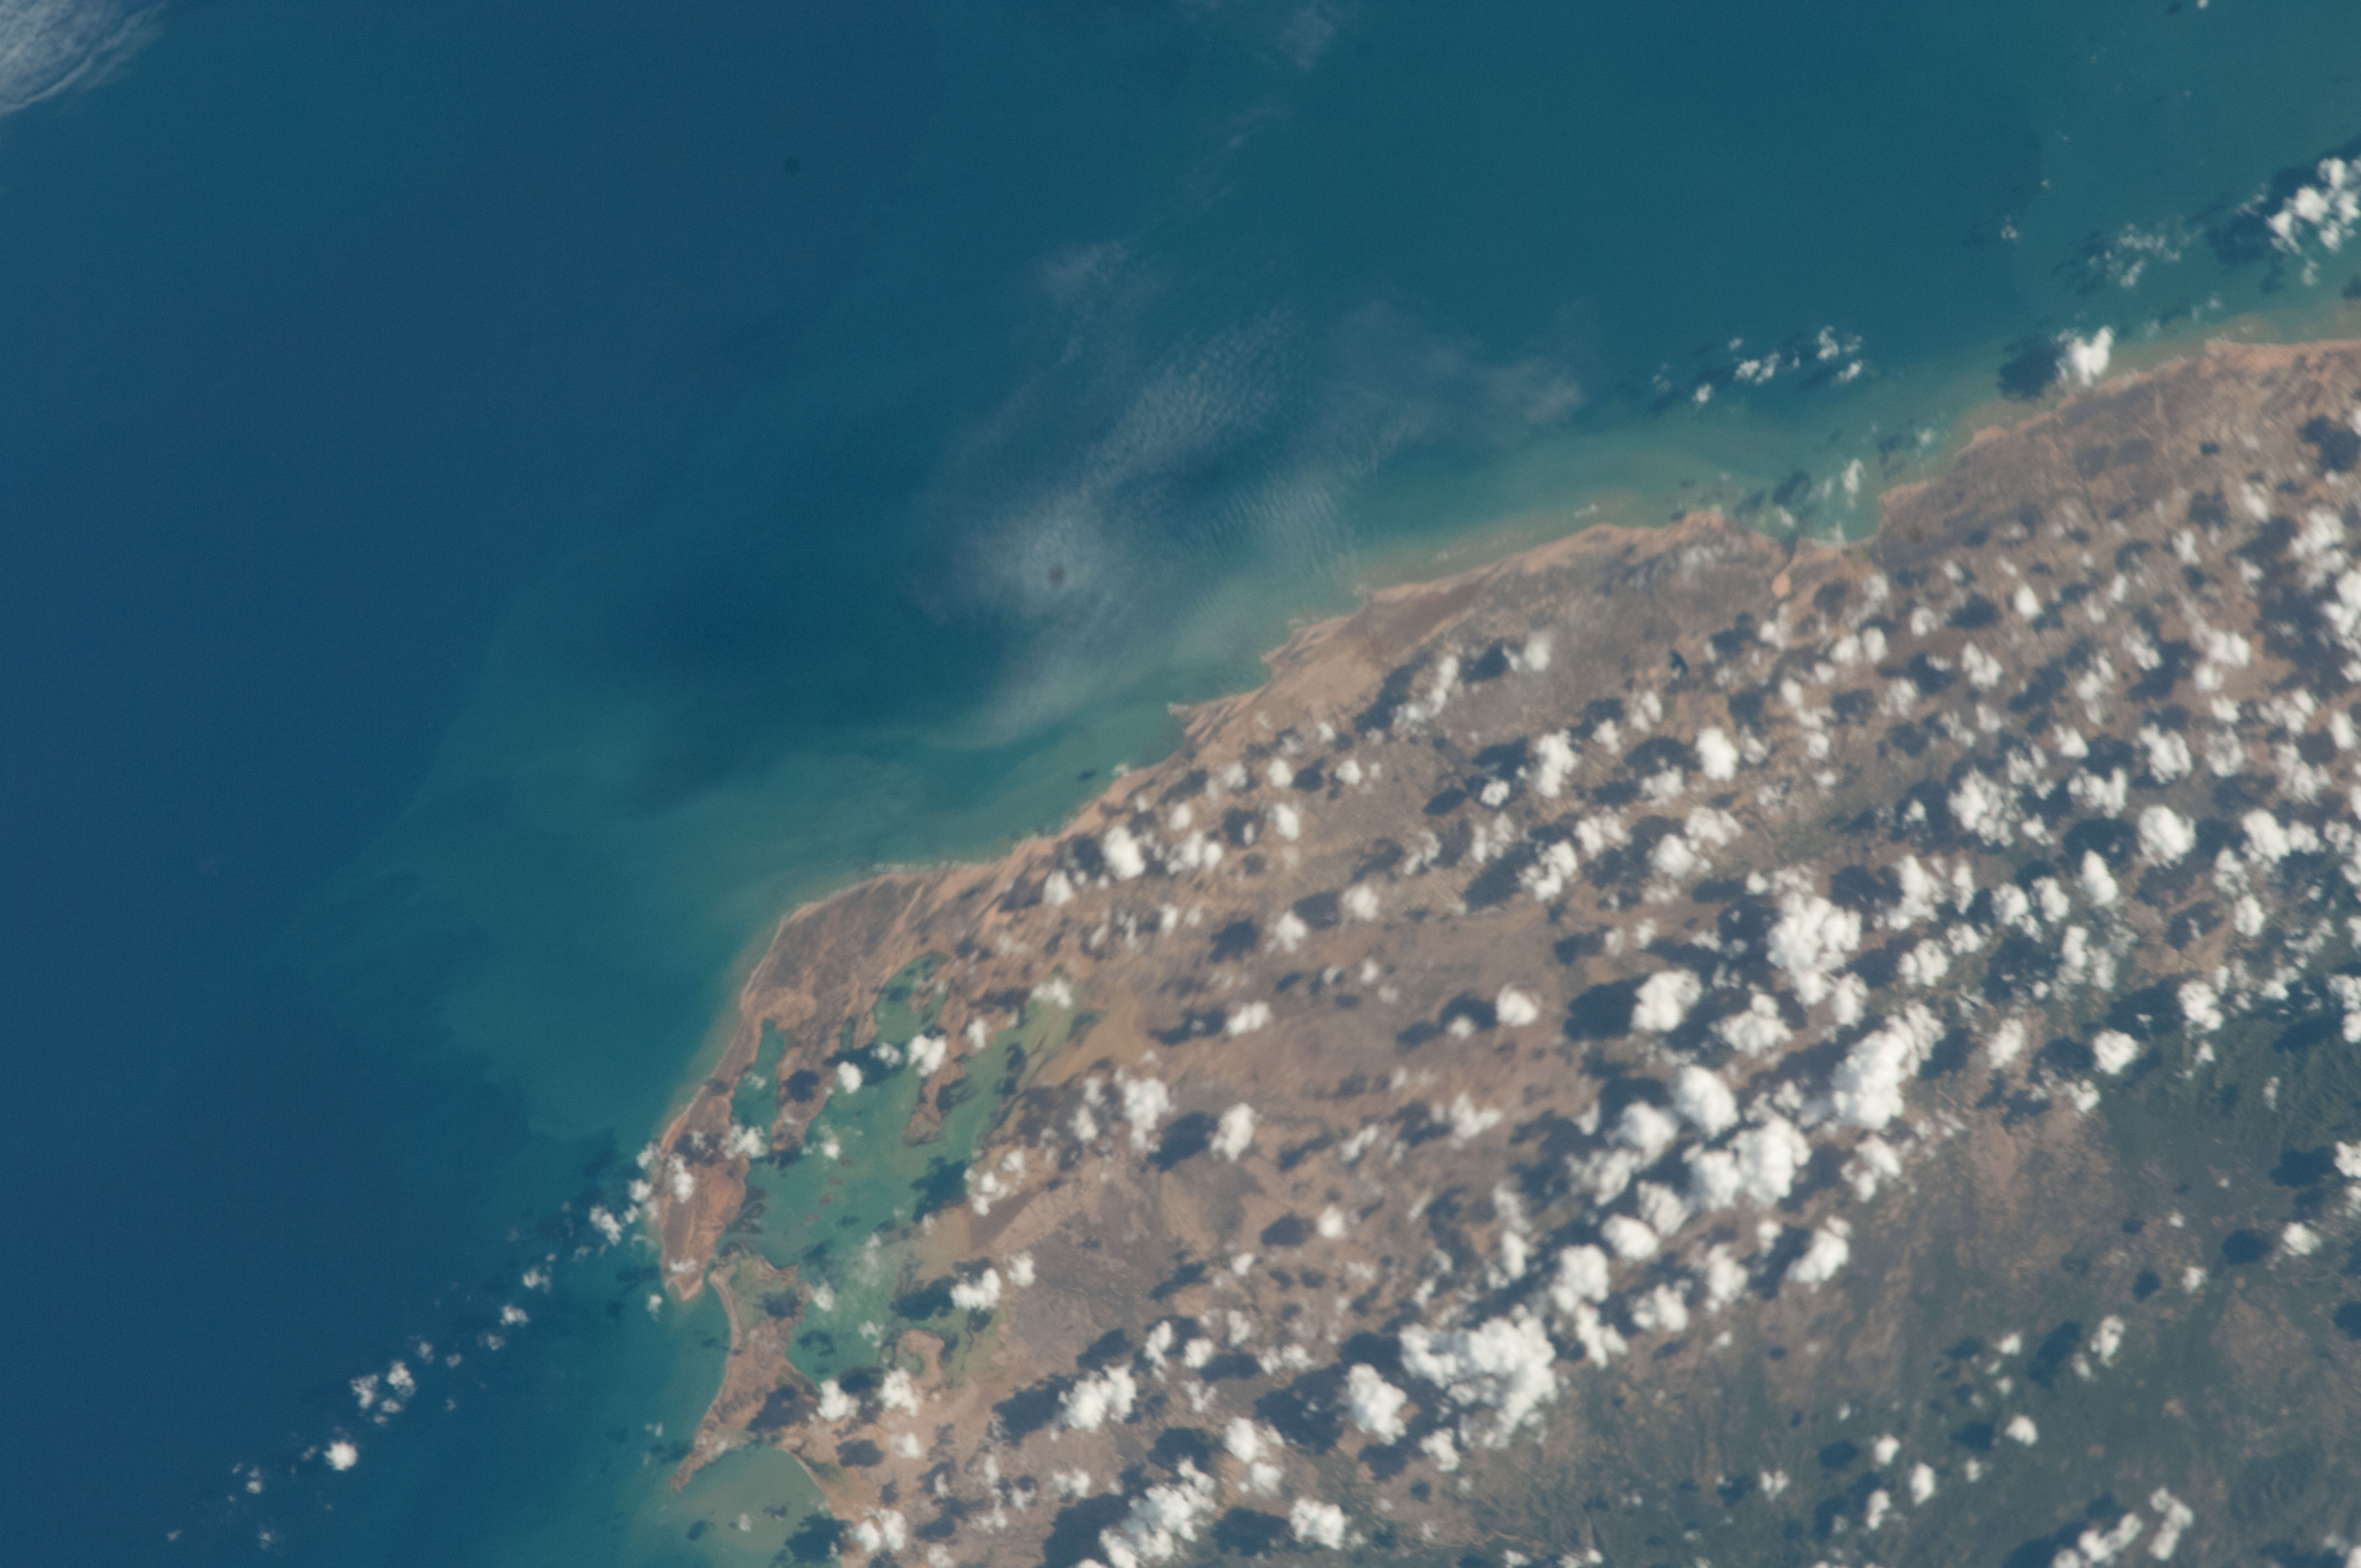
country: COLOMBIA
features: COASTLINE, CARIBBEAN SEA
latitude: 12.4
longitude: -71.5
